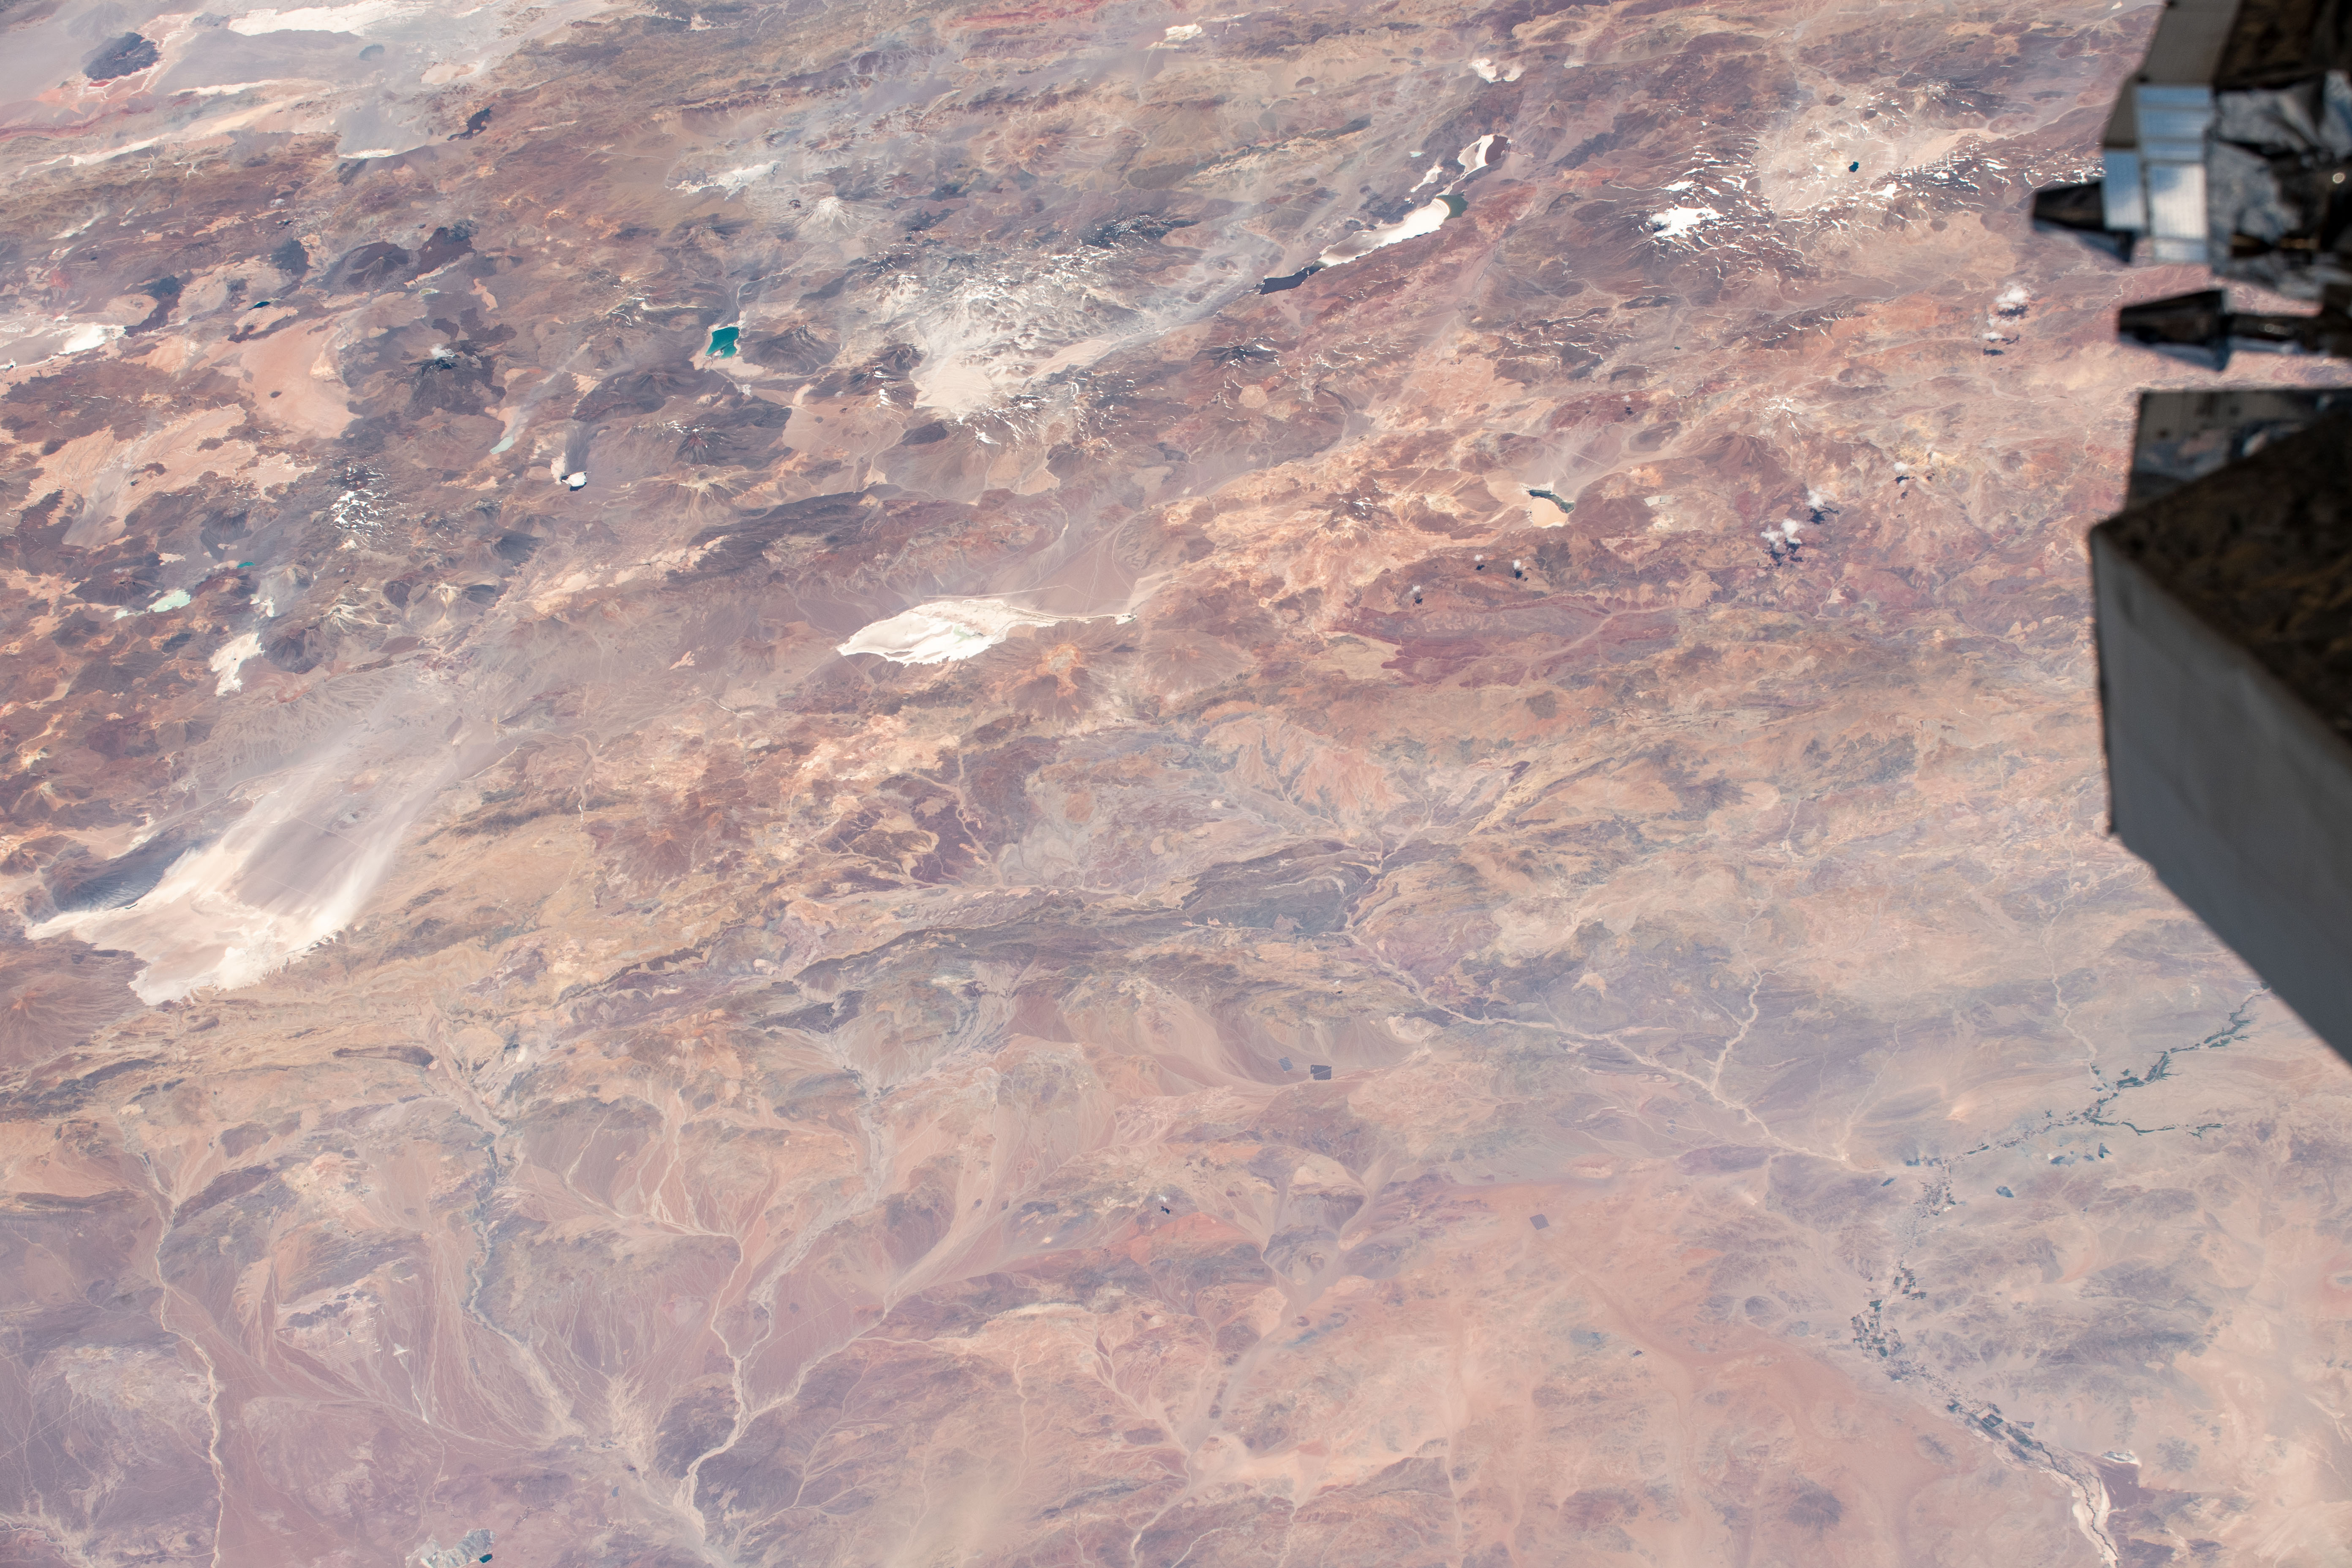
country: CHILE
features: THE ANDES, DESIERTO DE ATACAMA DESERT, PARQUE NACIONAL NEVADO TRES CRUCES
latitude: -27.1
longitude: -69.5
